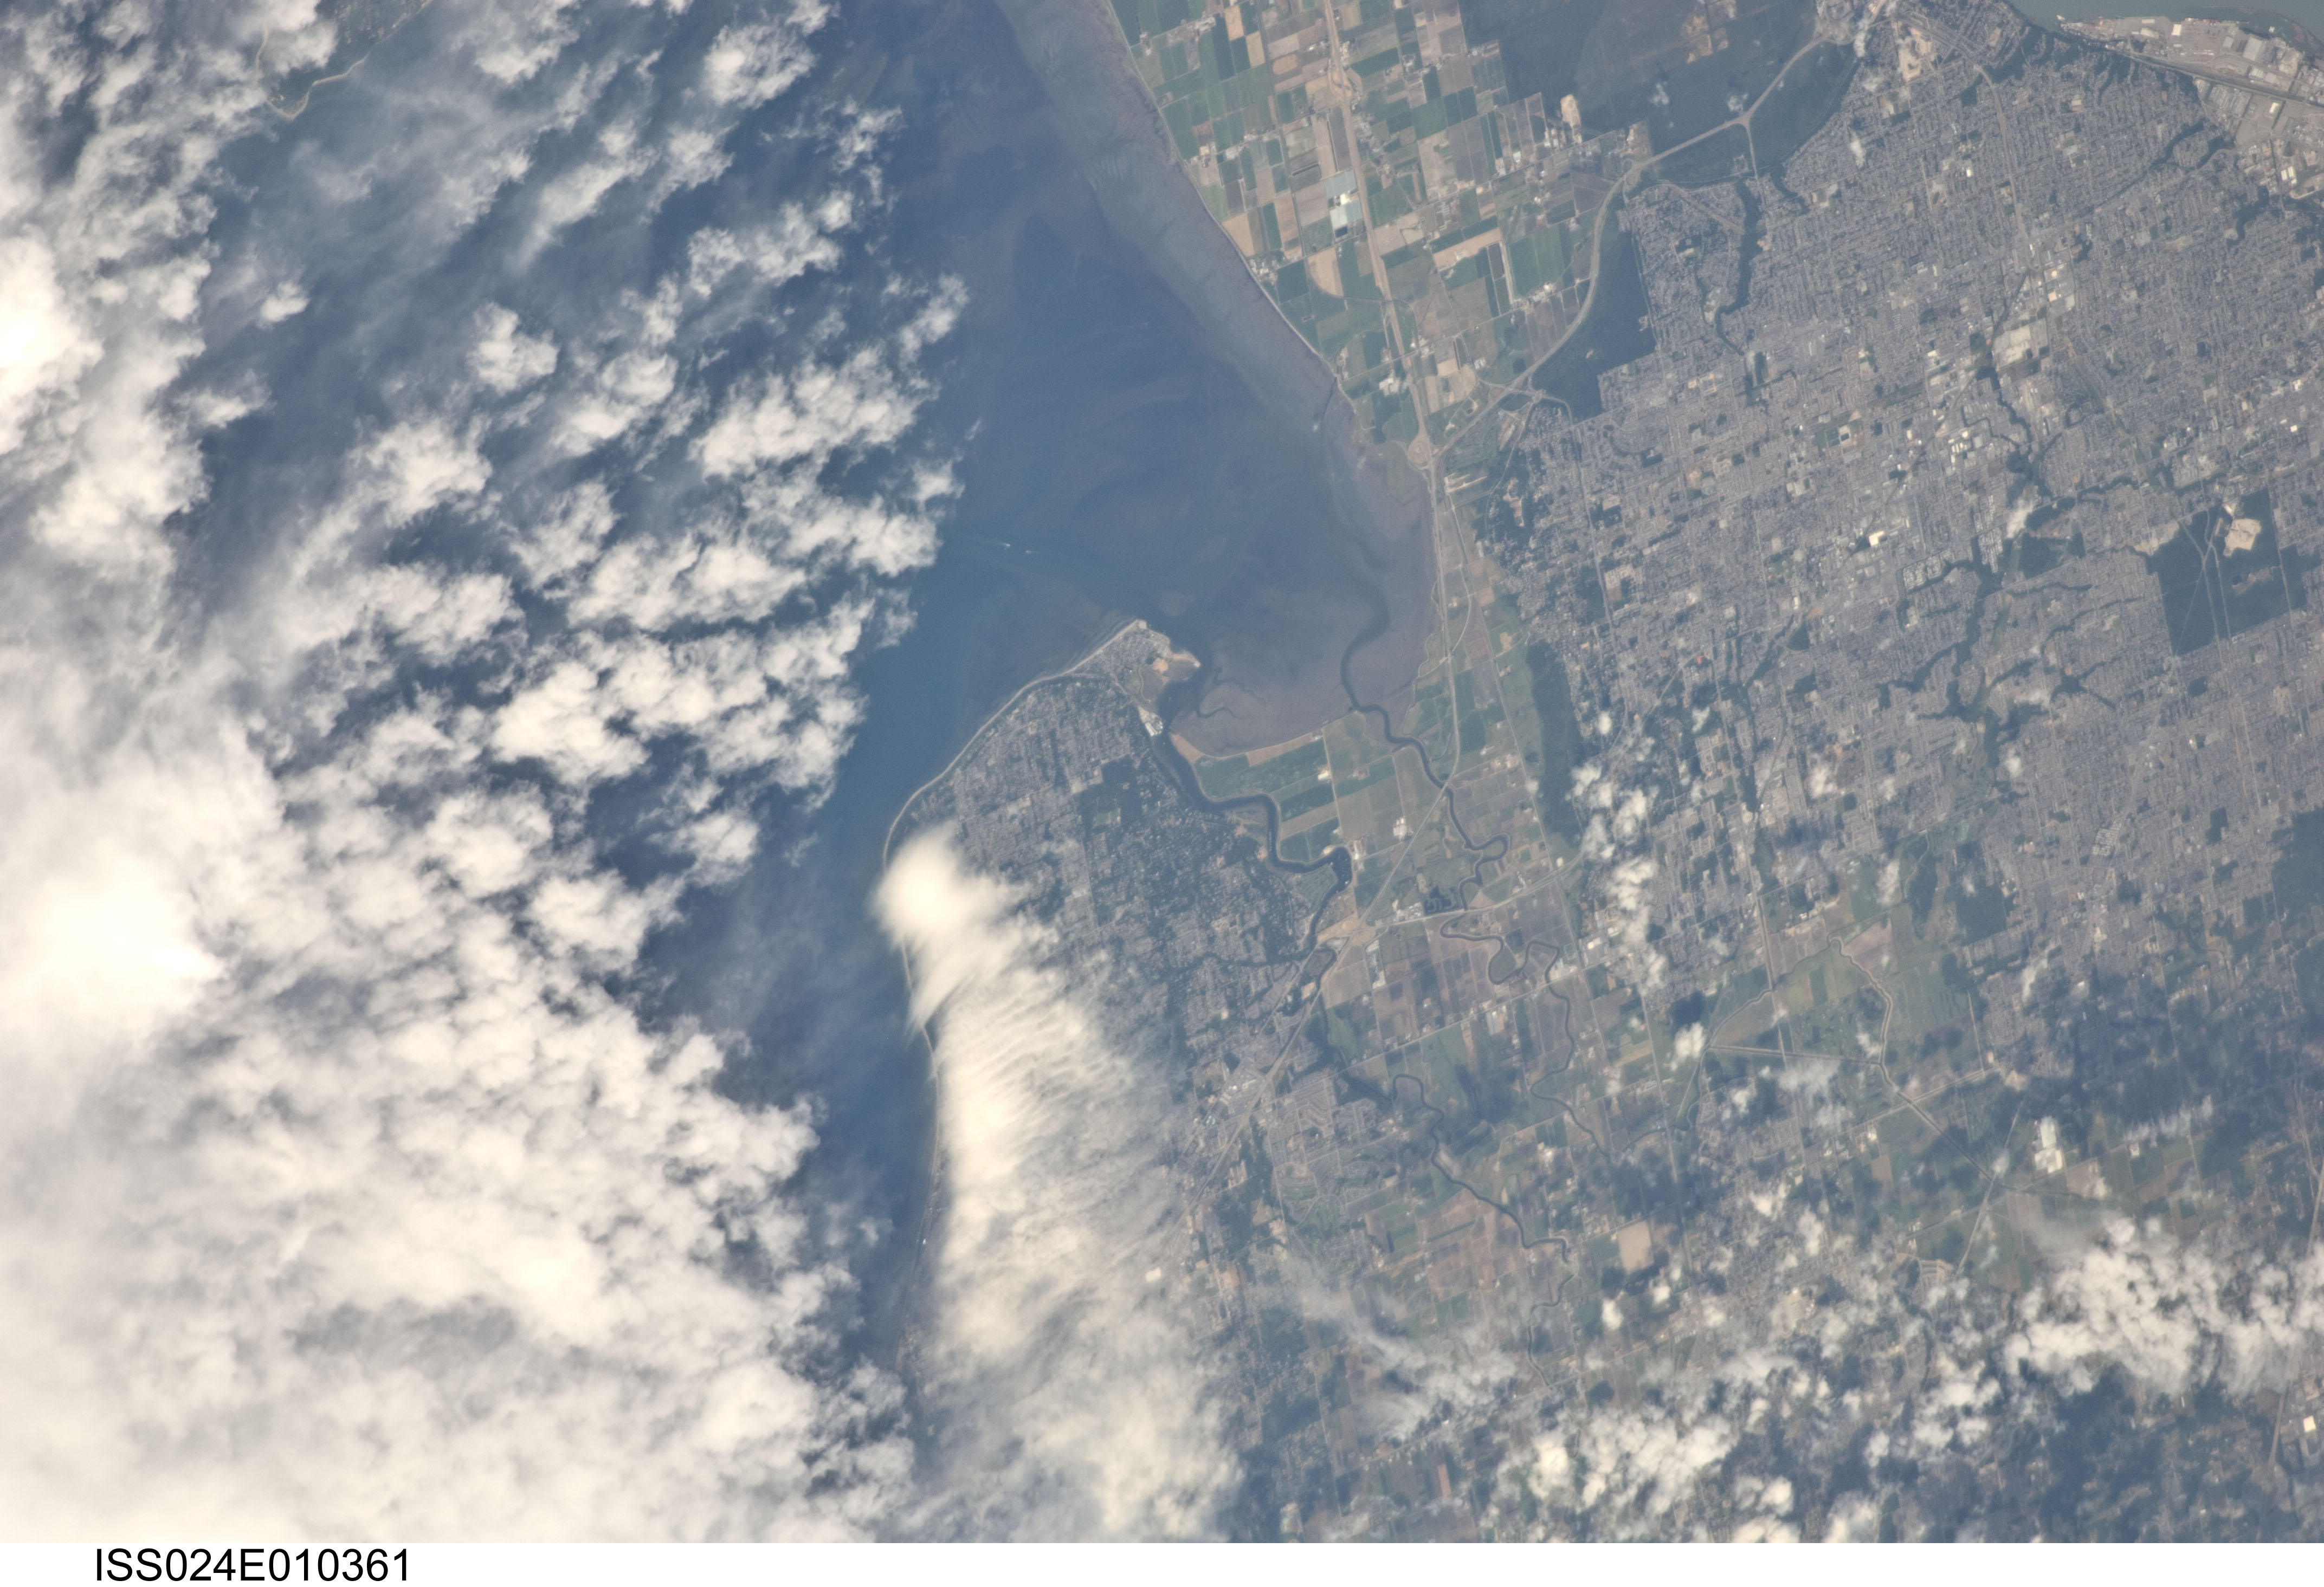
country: CANADA-BC
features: VANCOUVER., BOUNDARY BAY, AGR.
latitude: 49.0
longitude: -122.9
